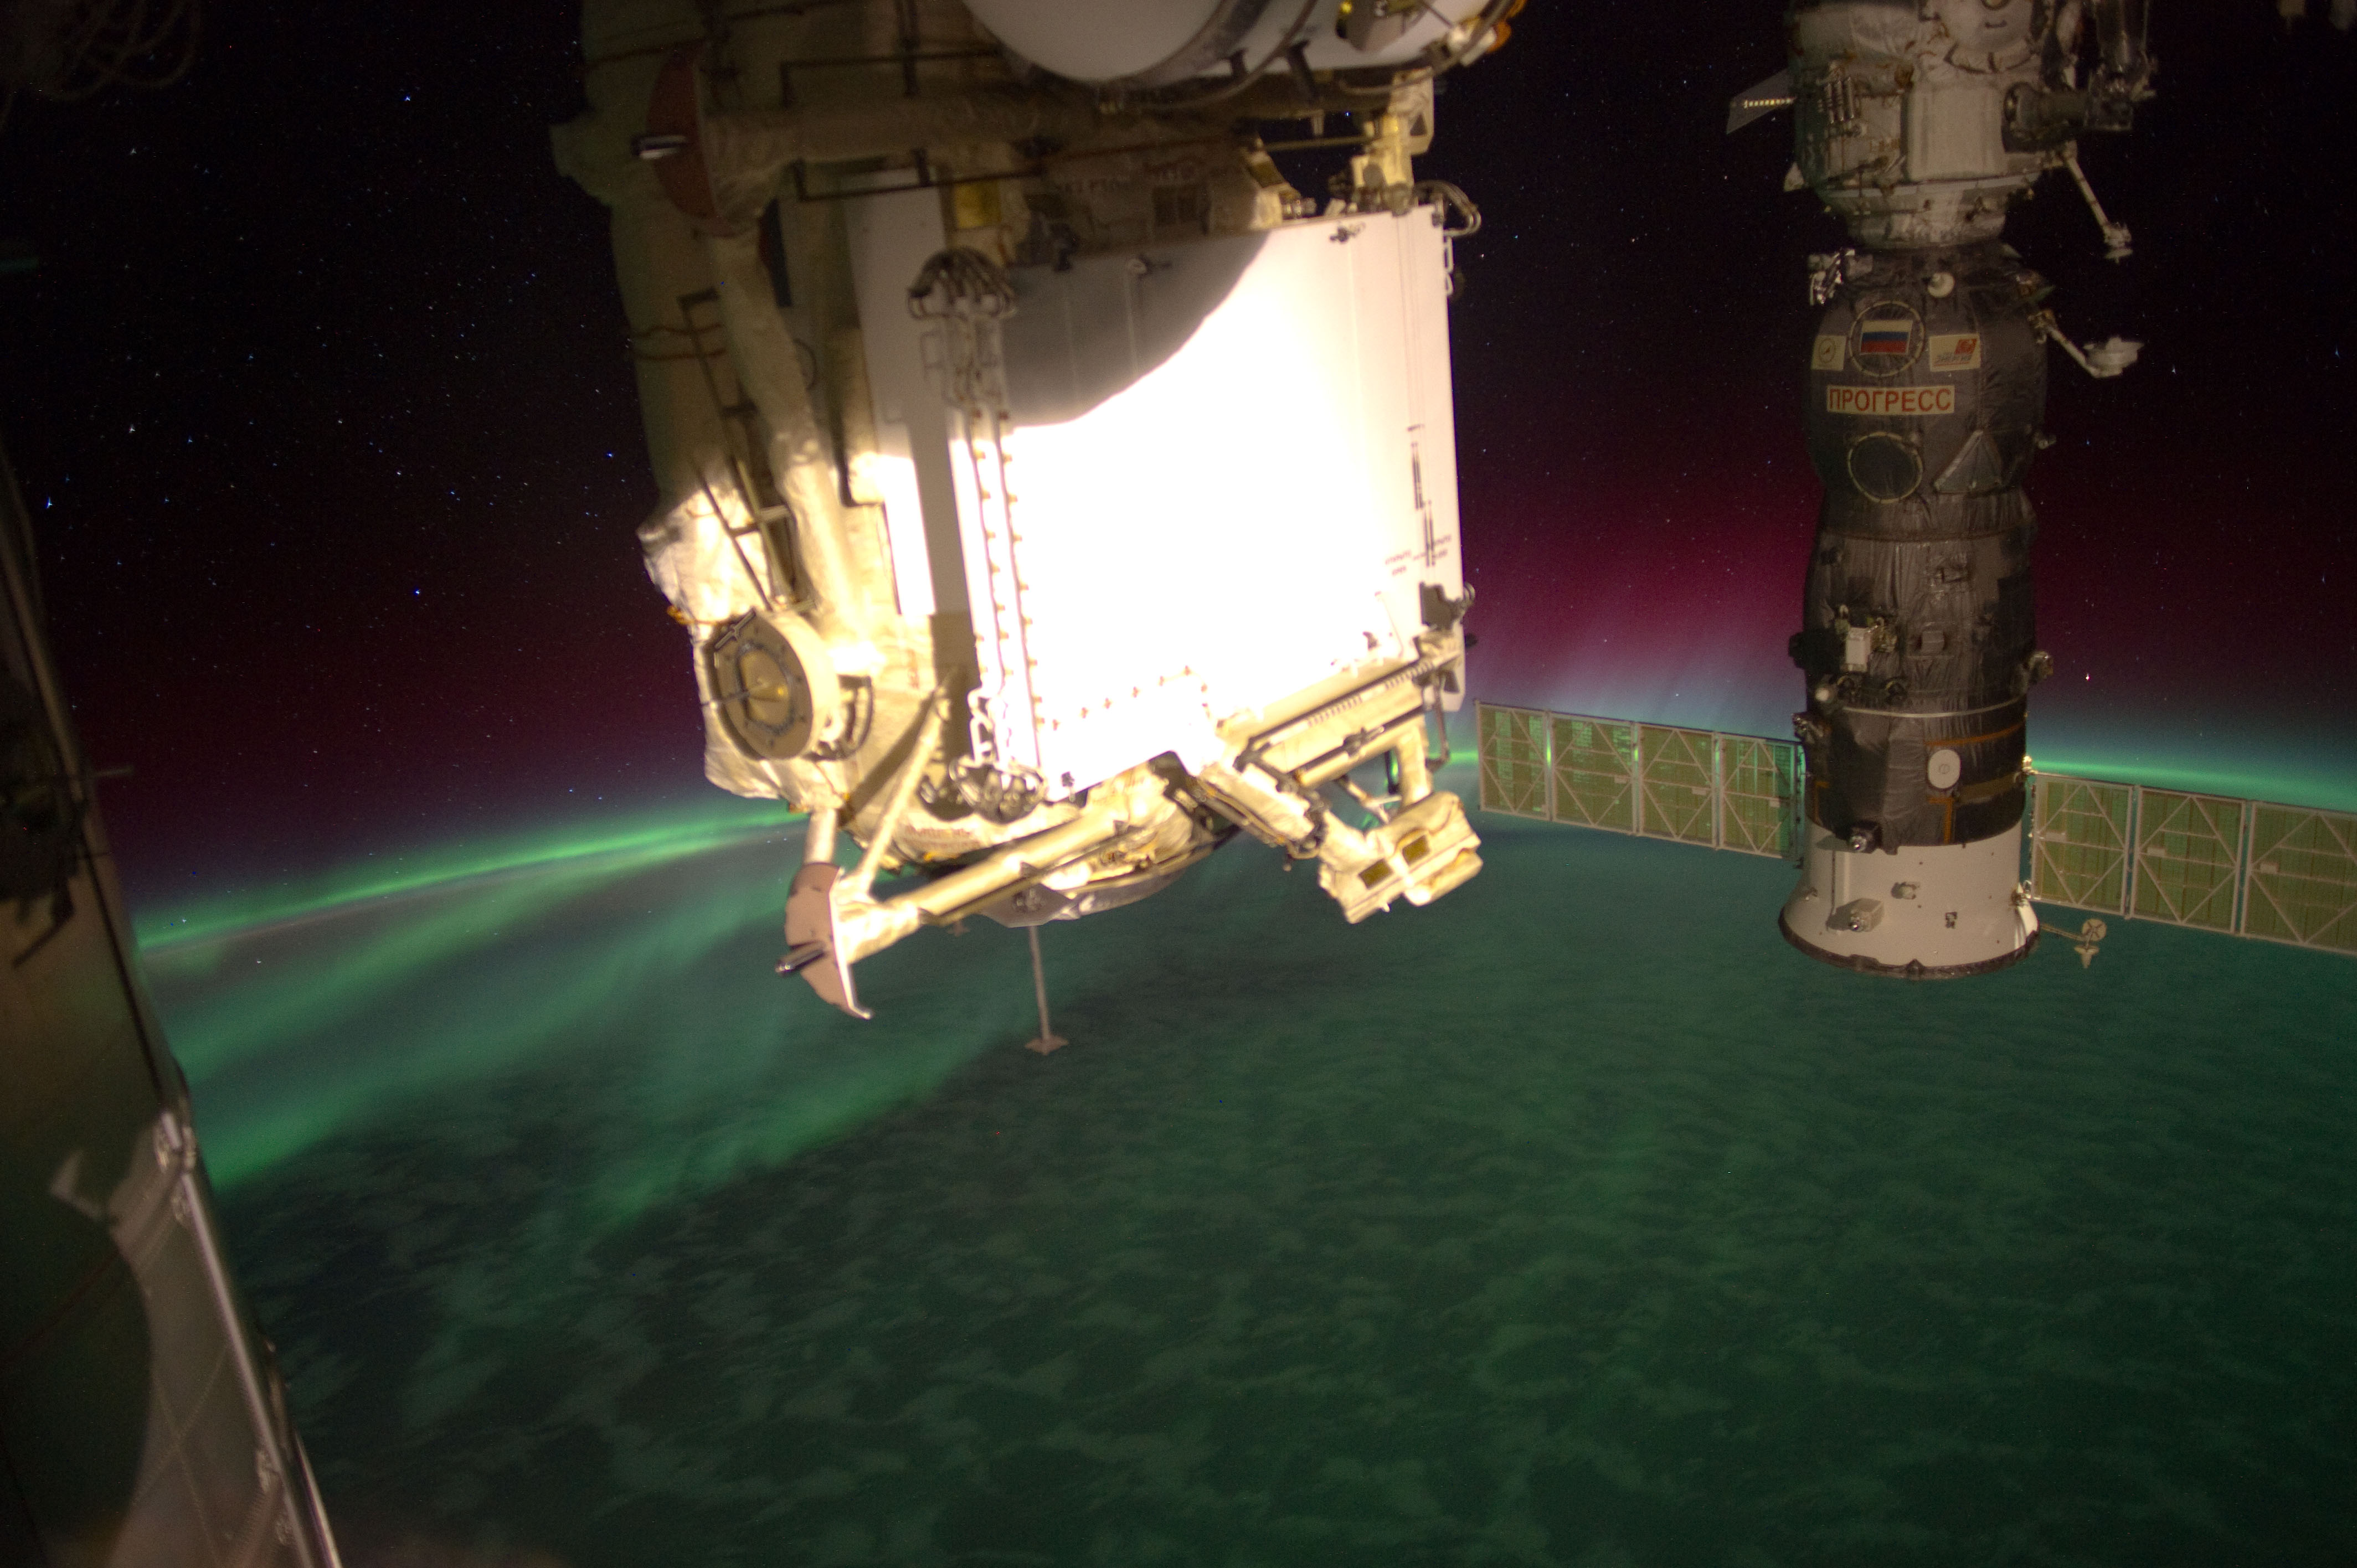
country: INDIAN OCEAN
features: PAN-AURORA AUSTRALIS, ATMOSPHERIC LIMB, STARS, ISS
